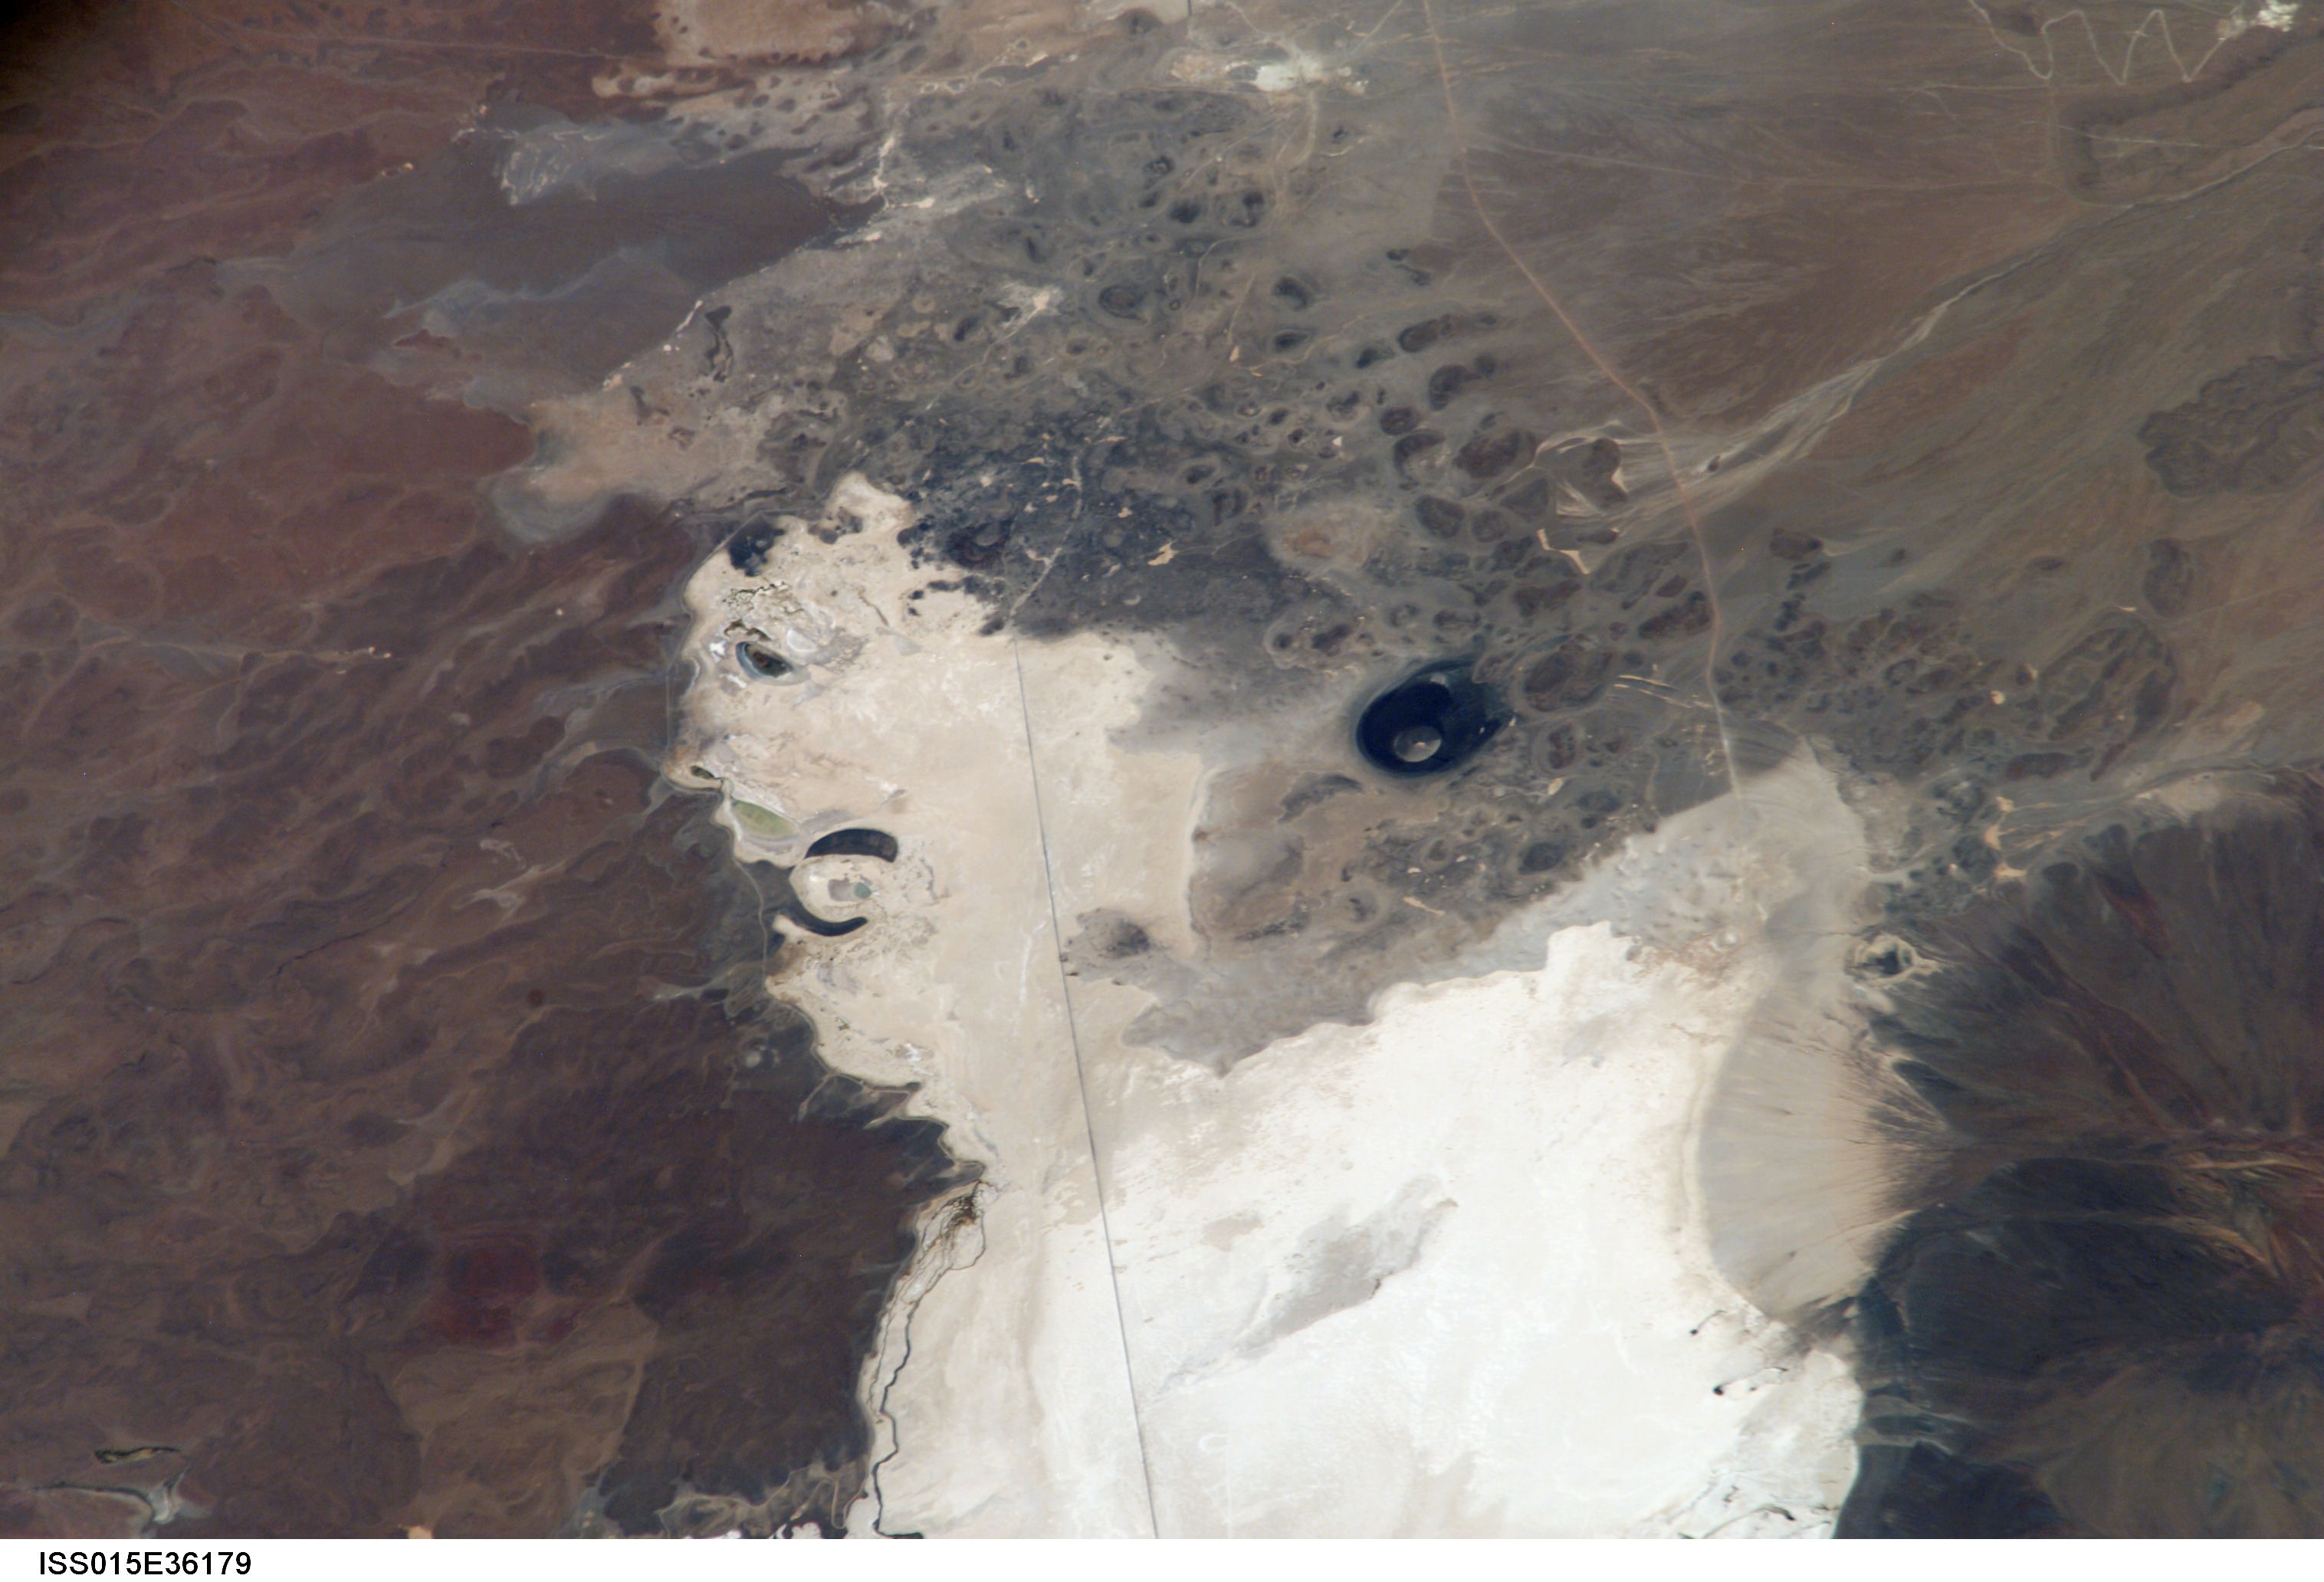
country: CHILE
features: E. SALAR DE CARCOTE
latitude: -21.3
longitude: -68.3
